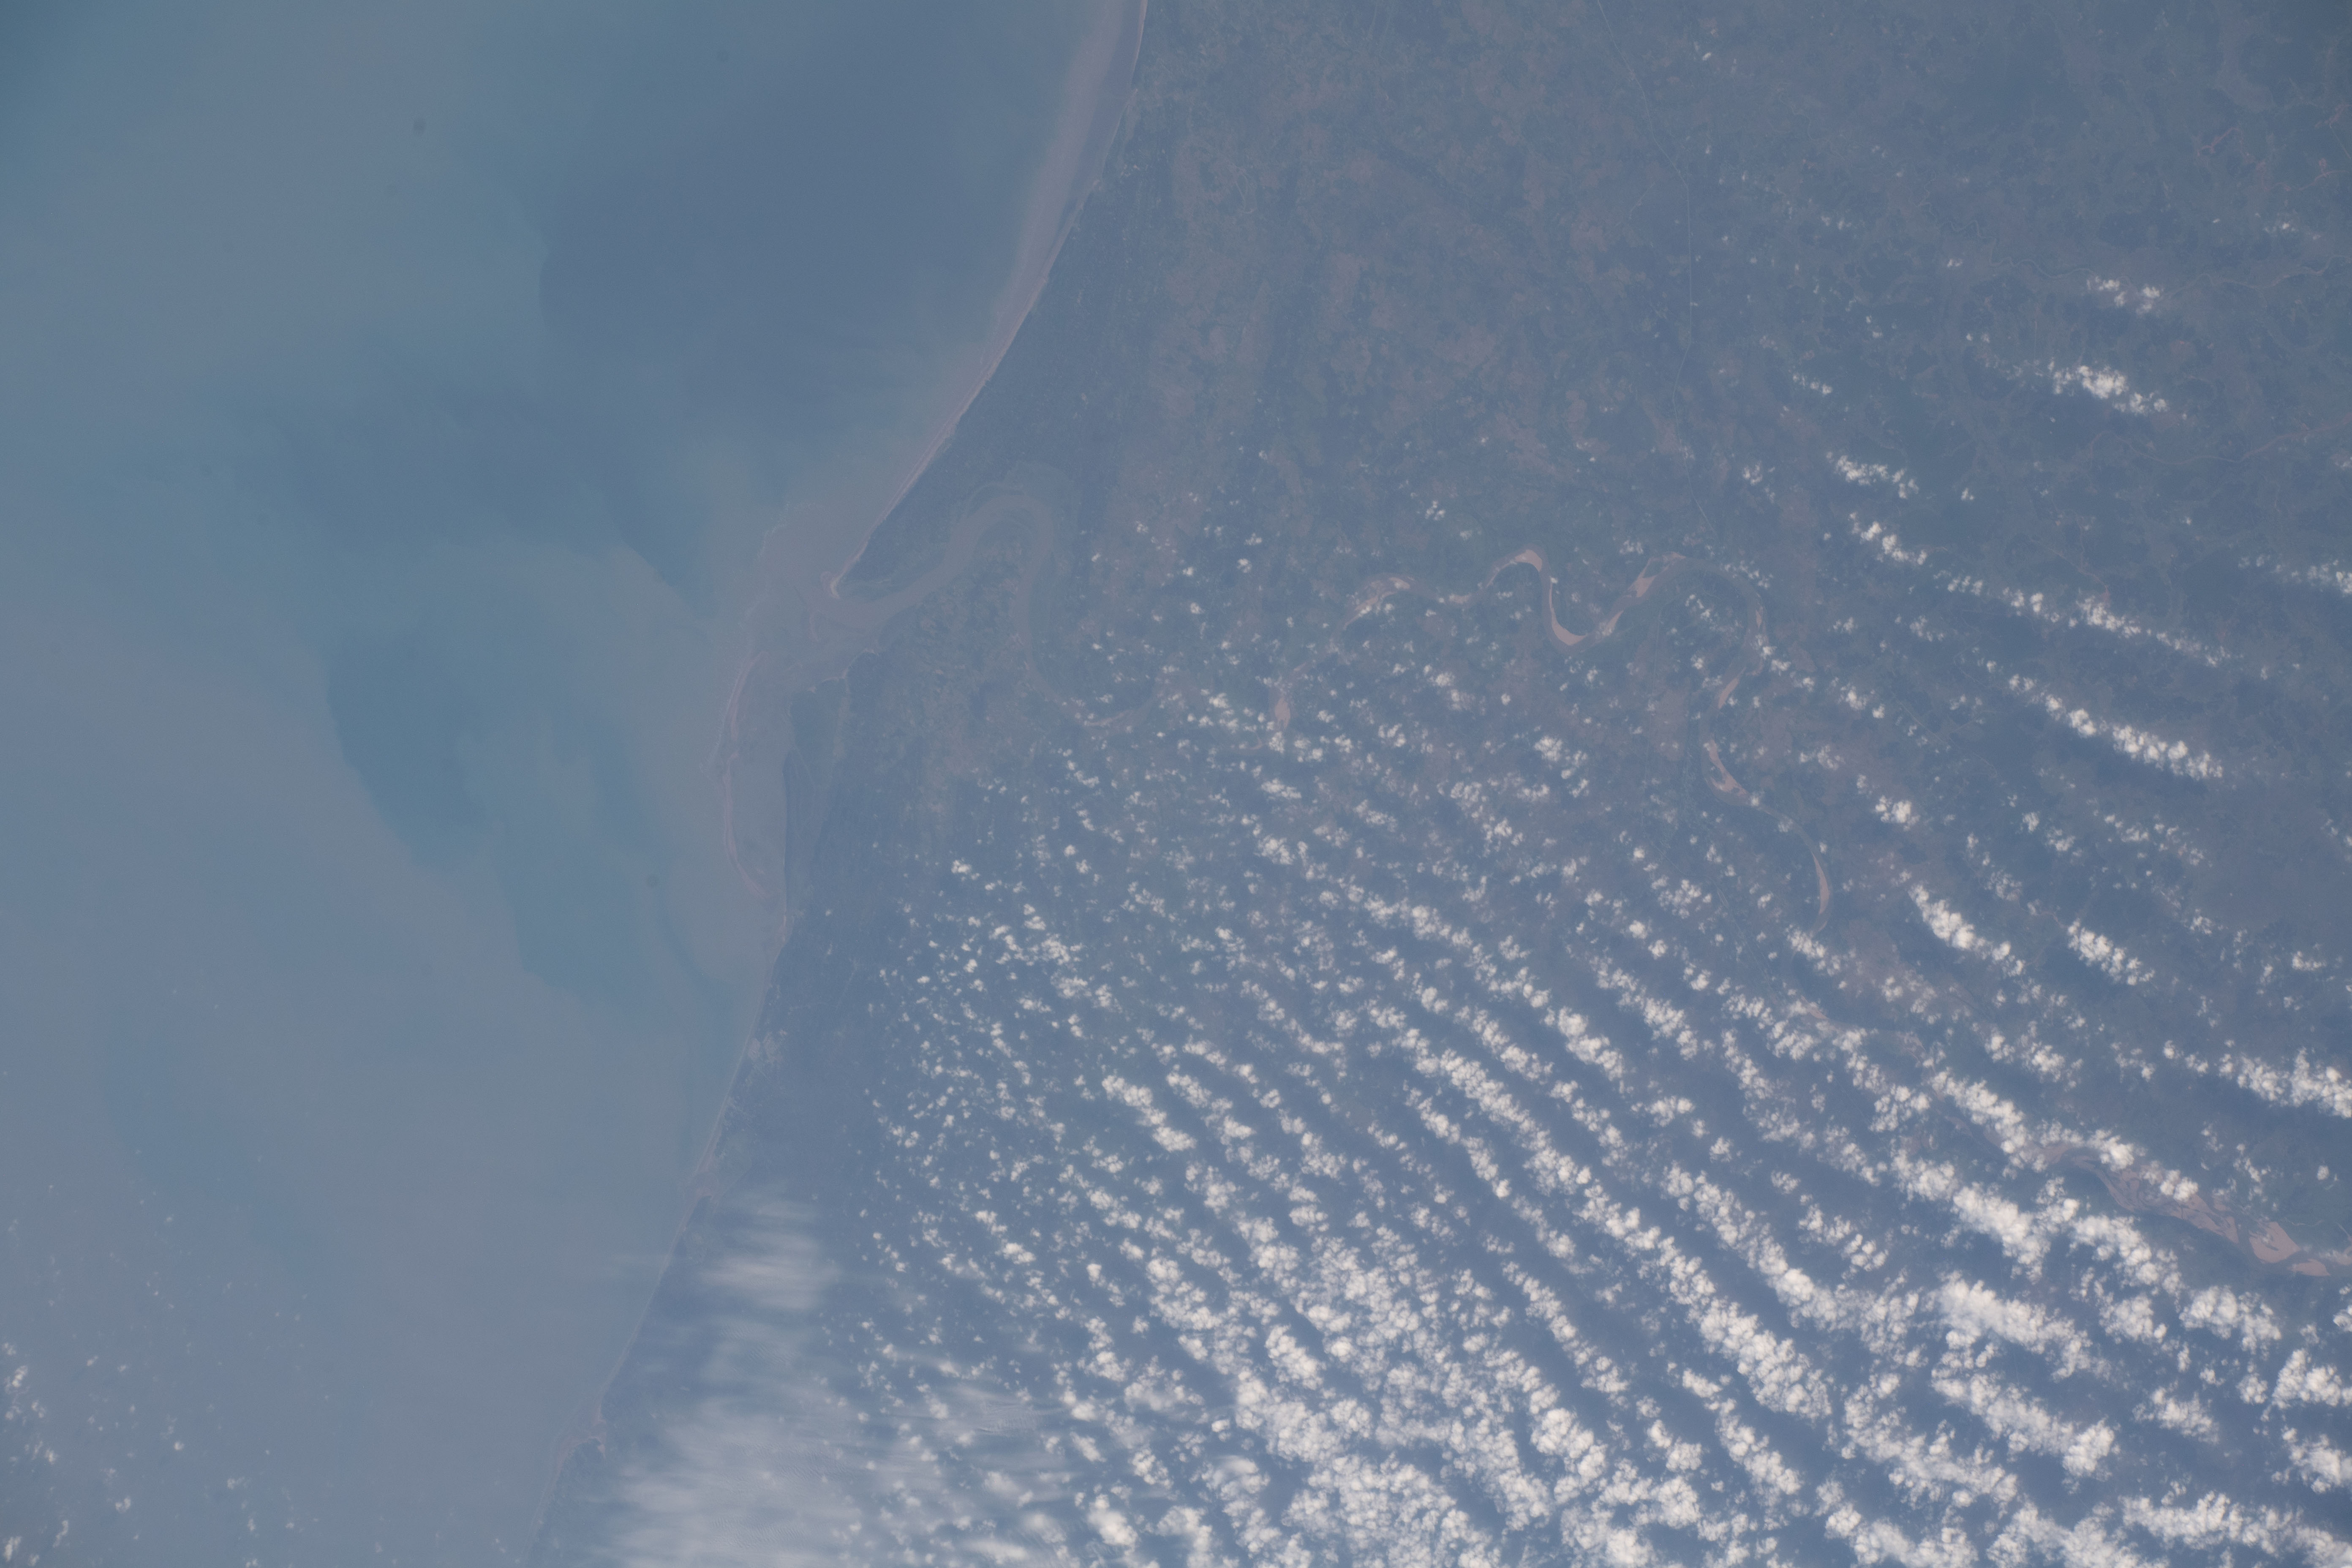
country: INDIA
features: SEDIMENT, DELTA, SUBARNAREKHA RIVER, BALIAPAL
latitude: 21.7
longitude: 87.2
